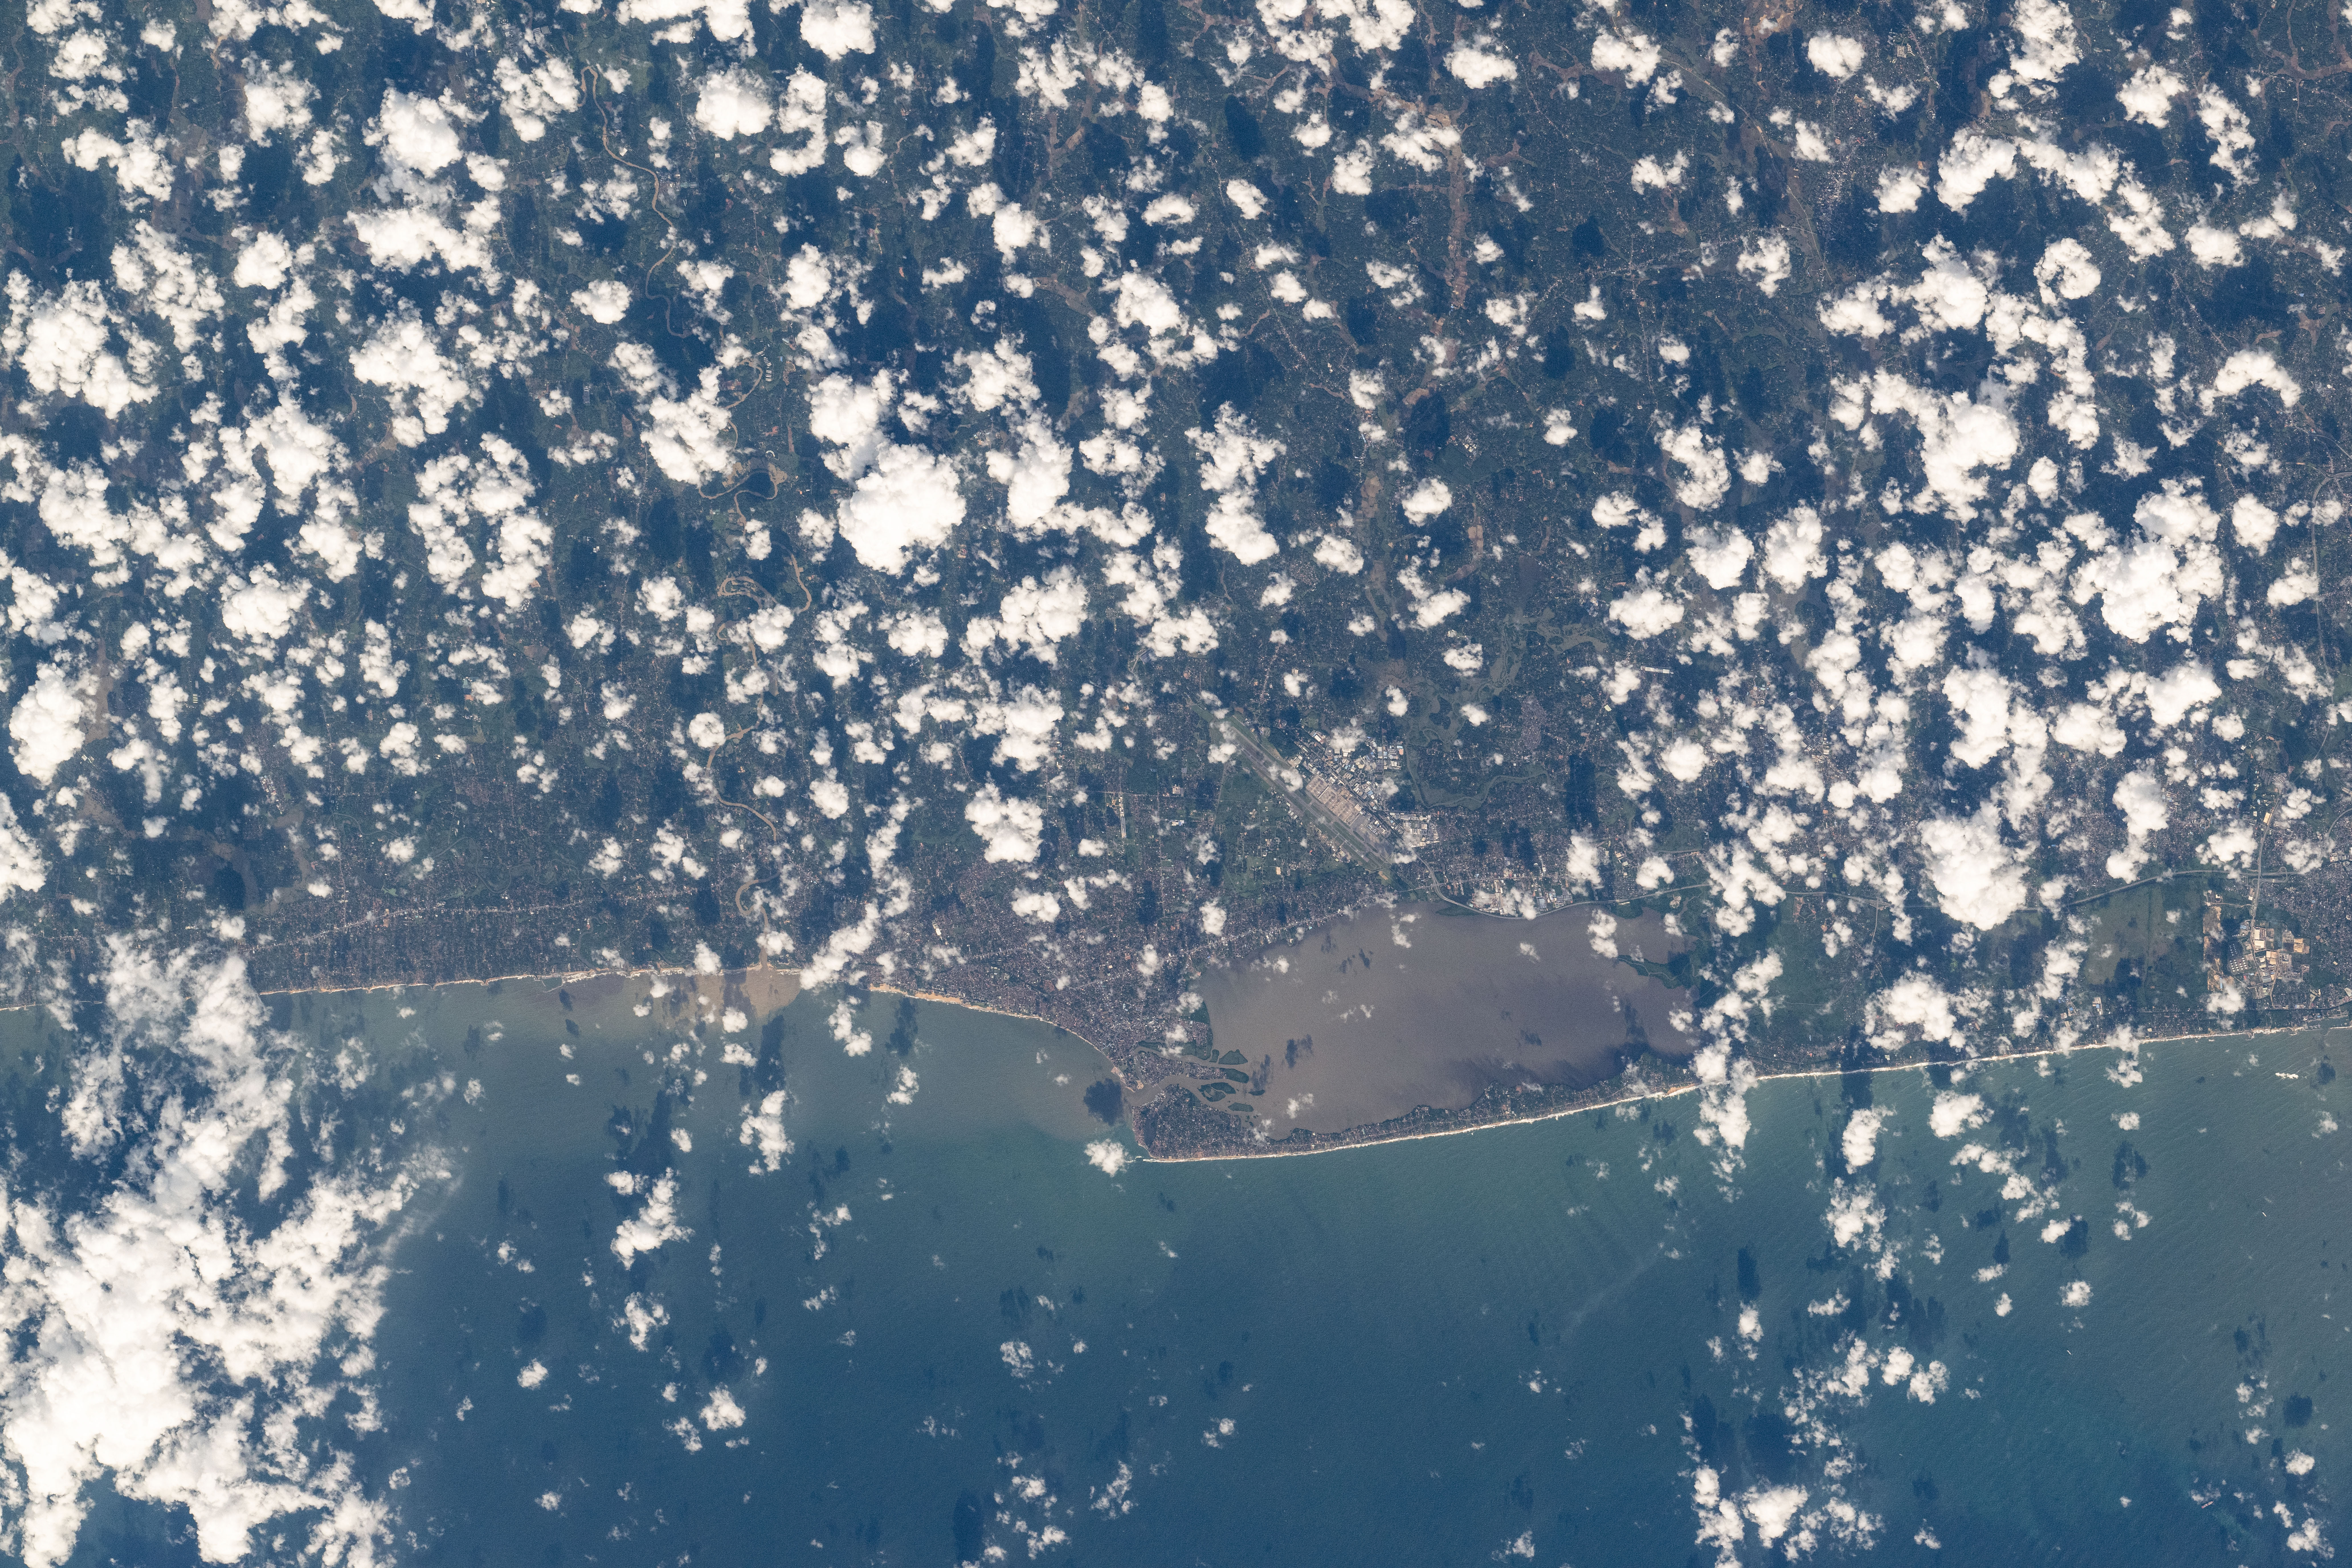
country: SRI LANKA
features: NEGOMBO, KATUNAYAKE, NEGOMBO LAGOON, NAINAMADAMA, KATANA, MAHA RIVER
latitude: 7.2
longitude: 79.9
